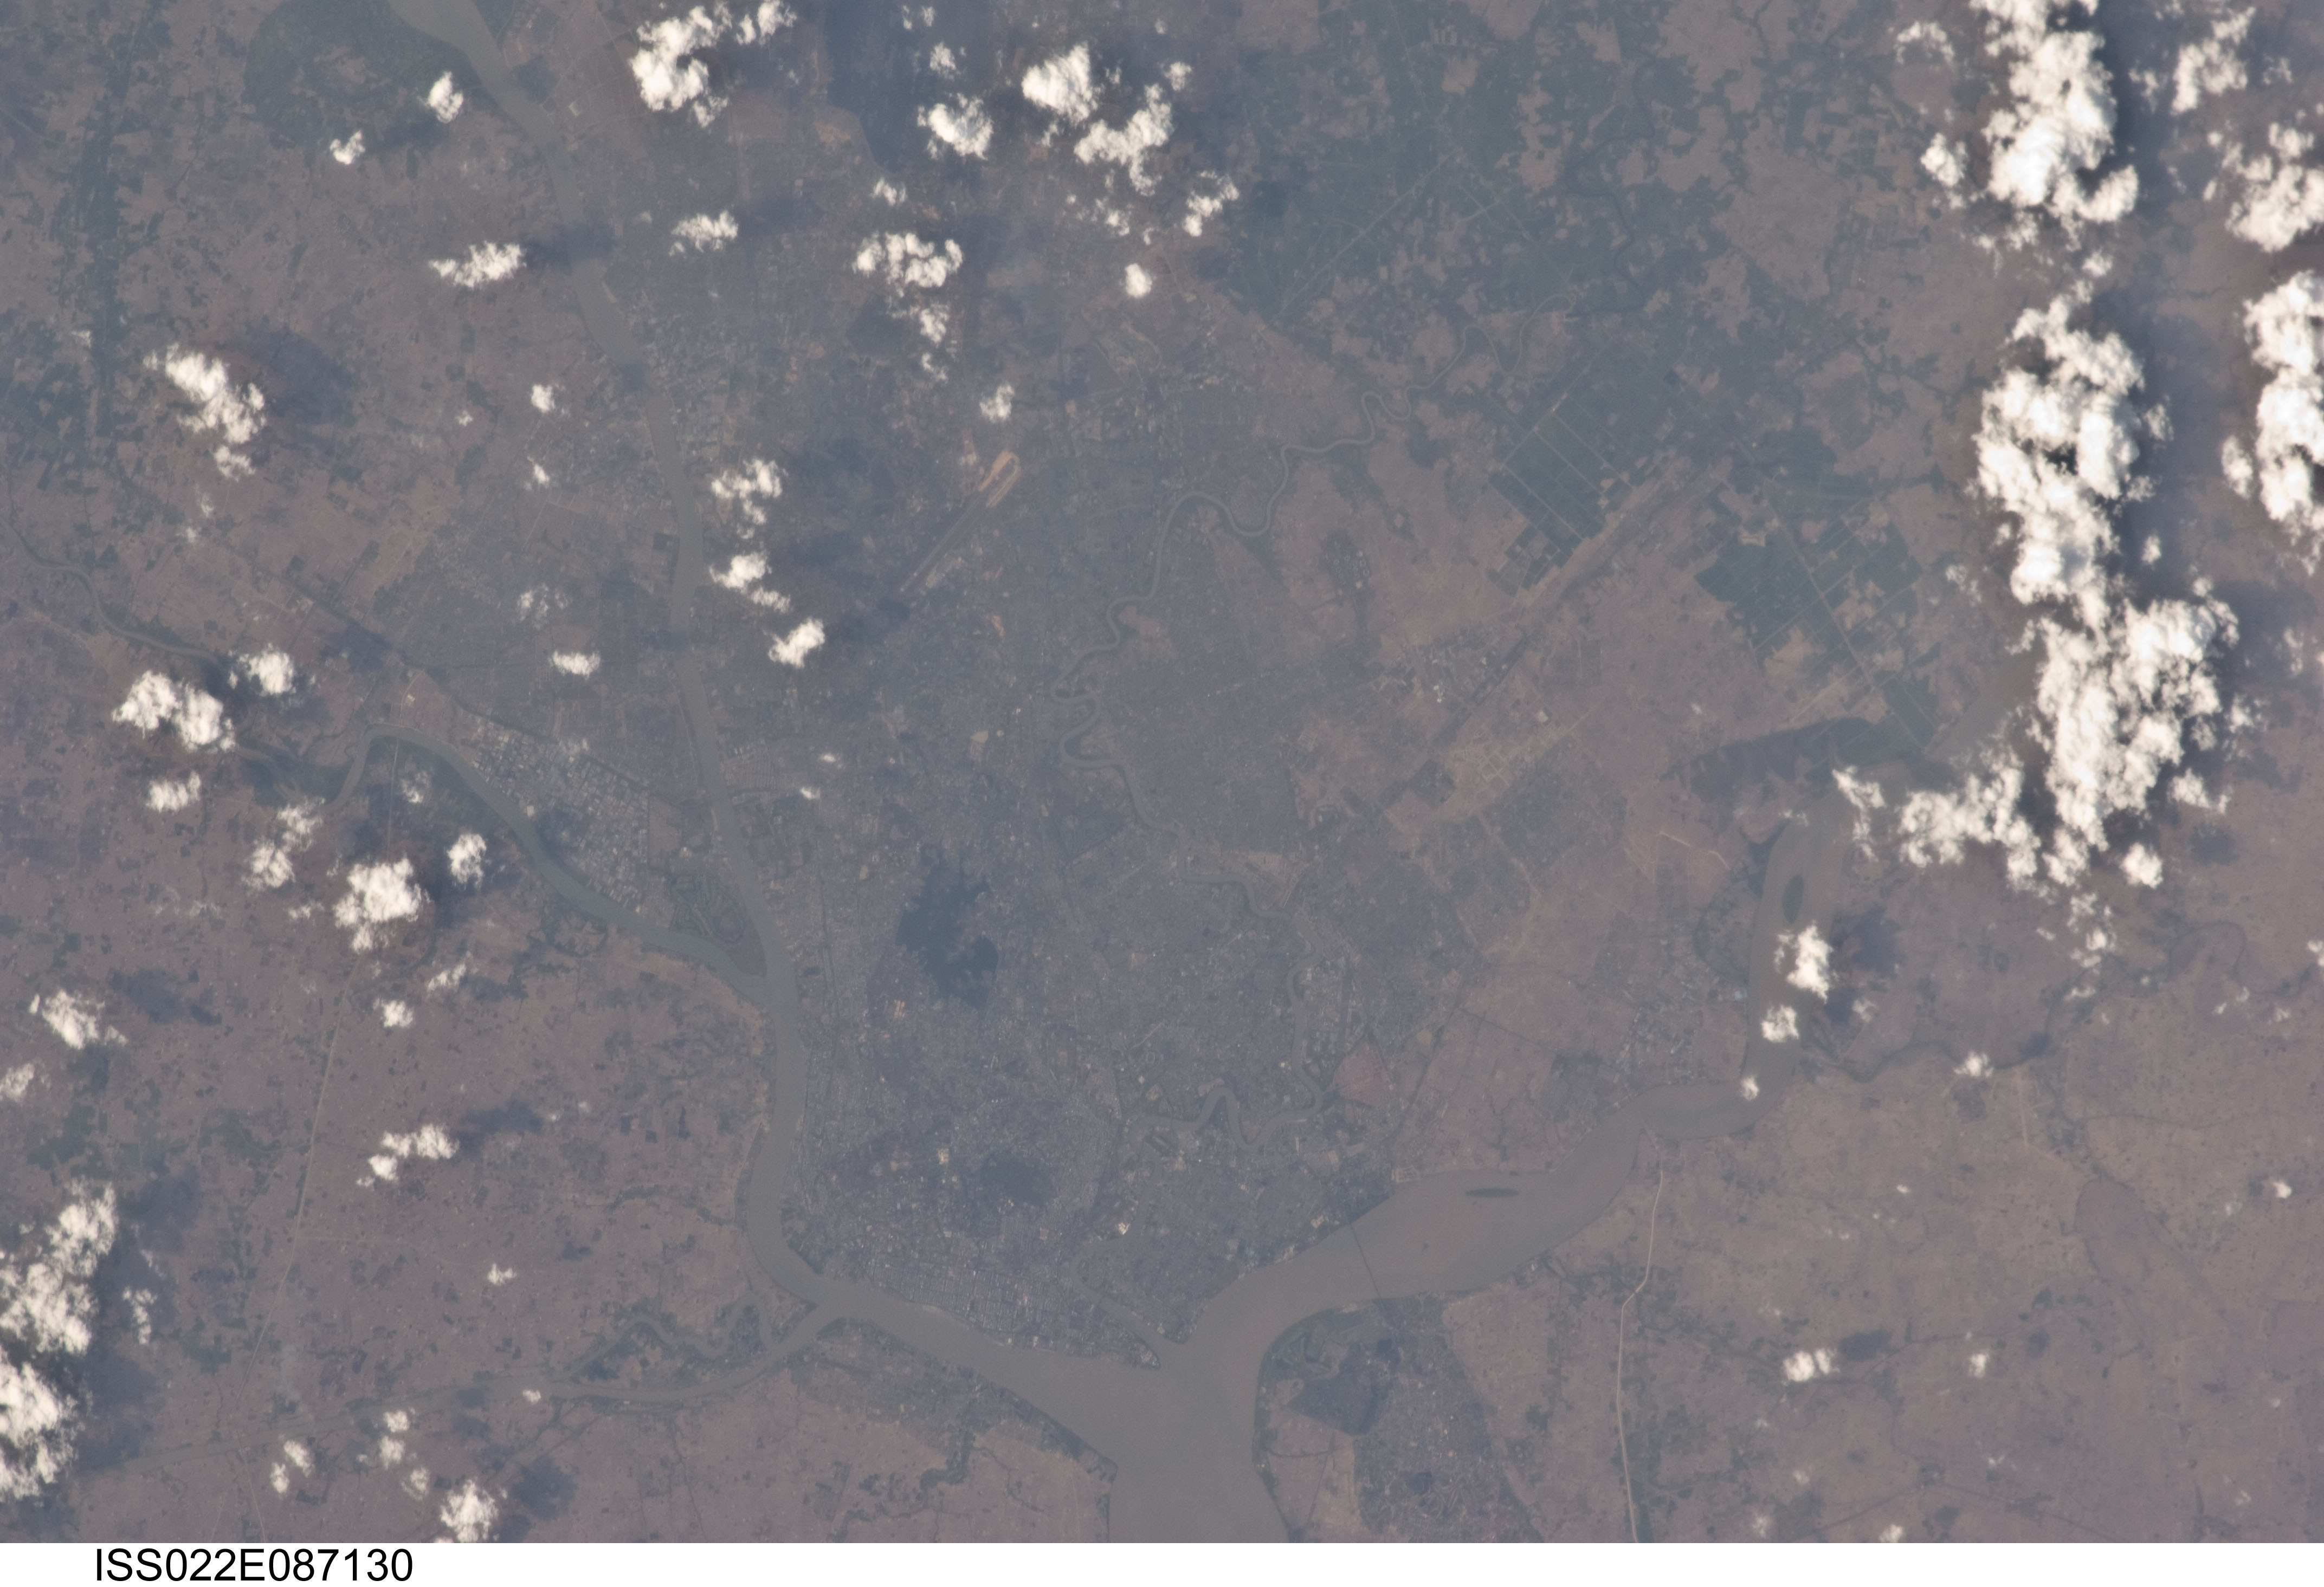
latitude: 16.9
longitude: 96.2
